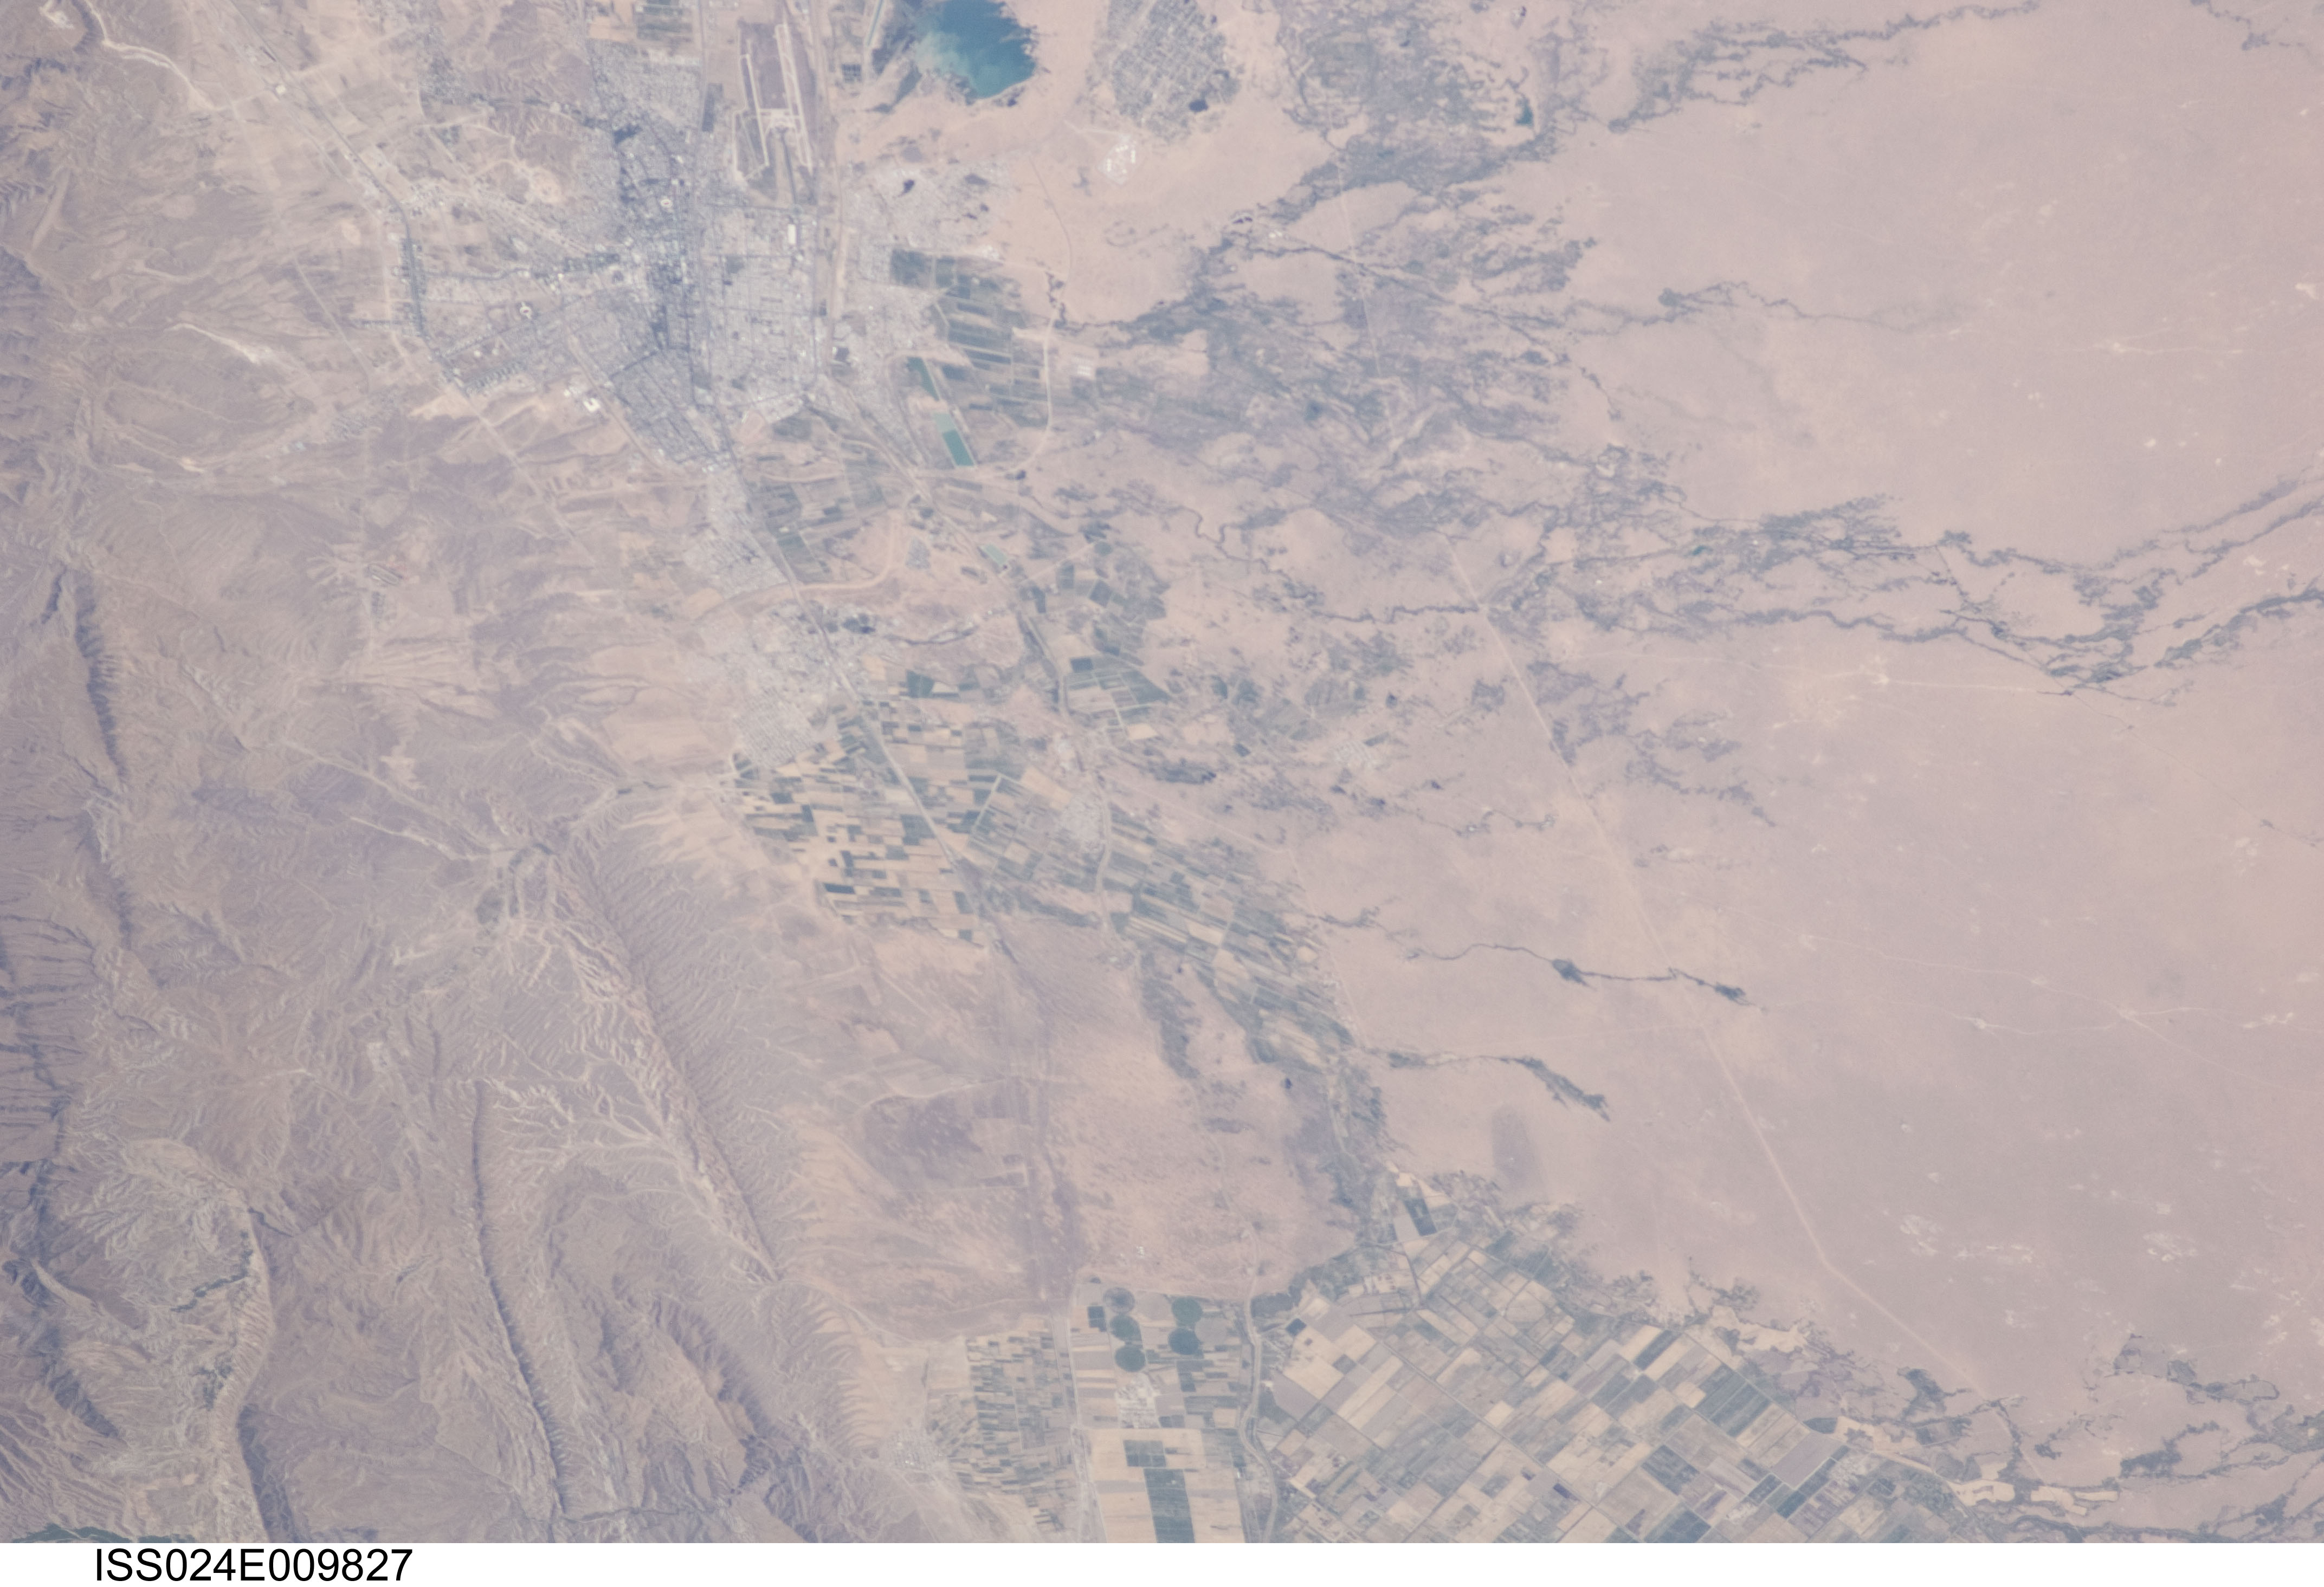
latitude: 38.0
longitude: 58.6
